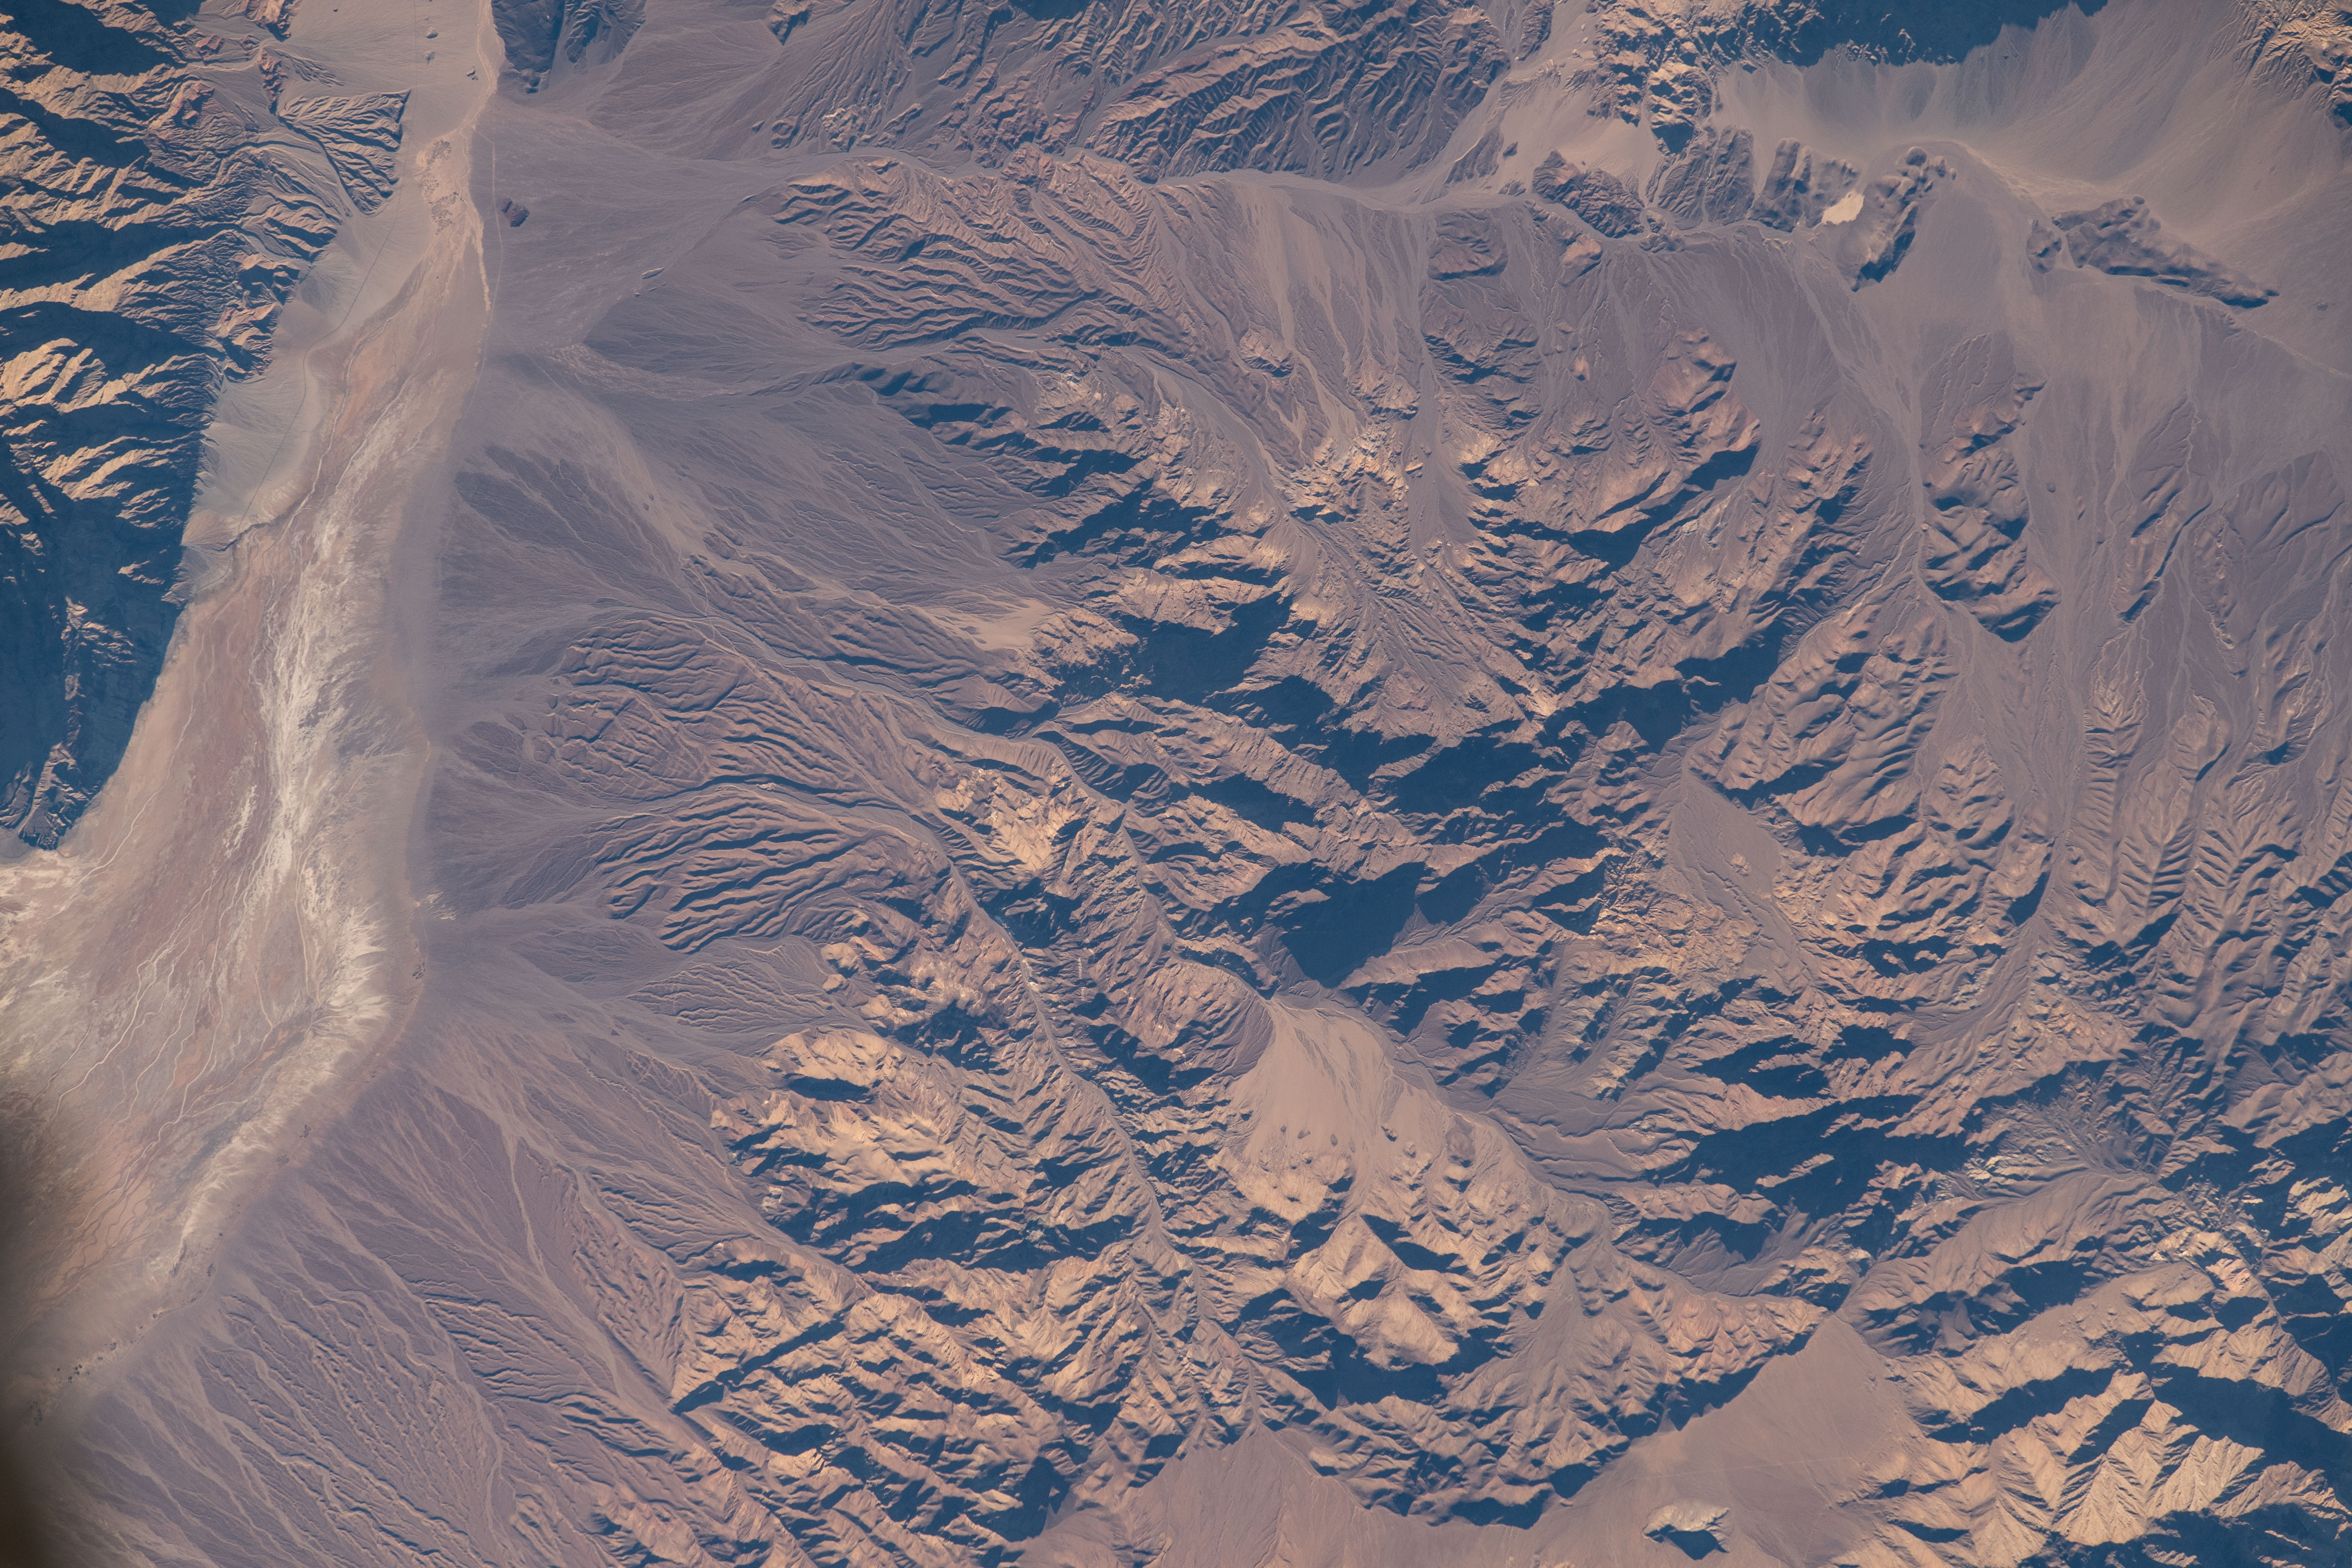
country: USA-CALIFORNIA
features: MANLY PEAK,DEATH VALLEY NATIONAL PARK,USA,CALIFORNIA
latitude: 35.9
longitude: -116.9
